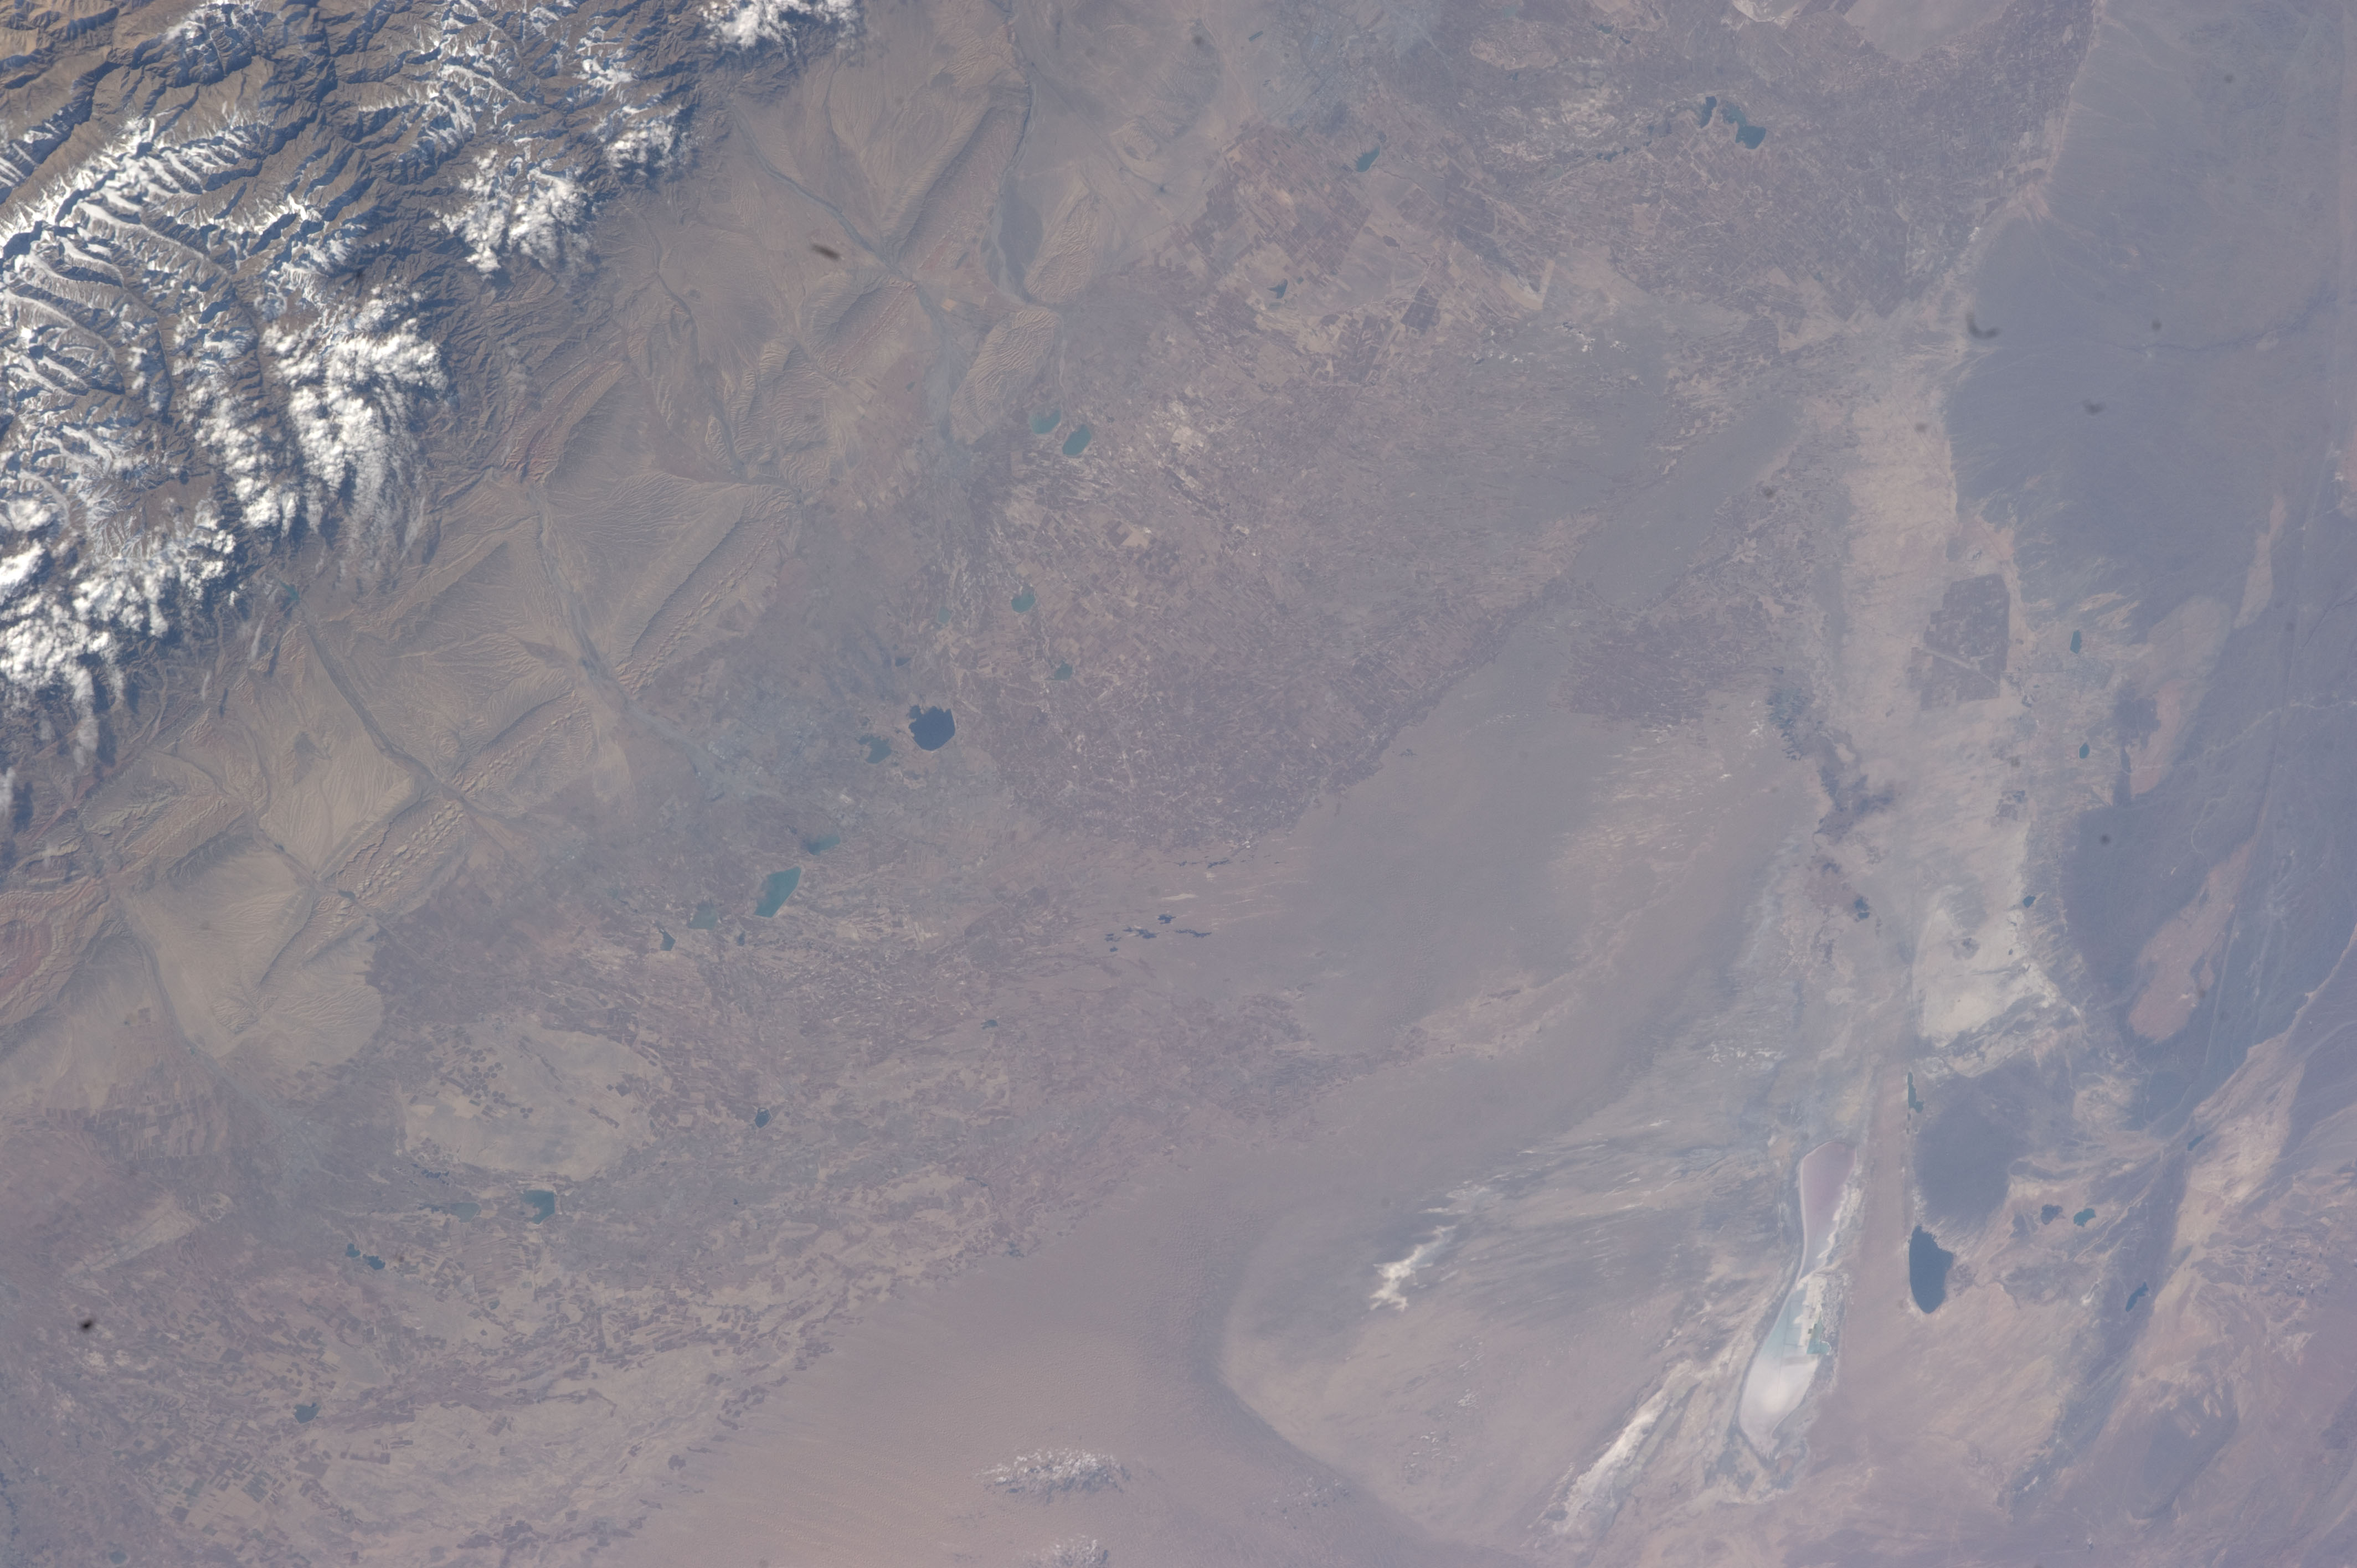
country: CHINA
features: MANAS LAKE, TIAN SHAN MTS., DZUNGARIAN BASIN
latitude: 45.0
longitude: 86.0
